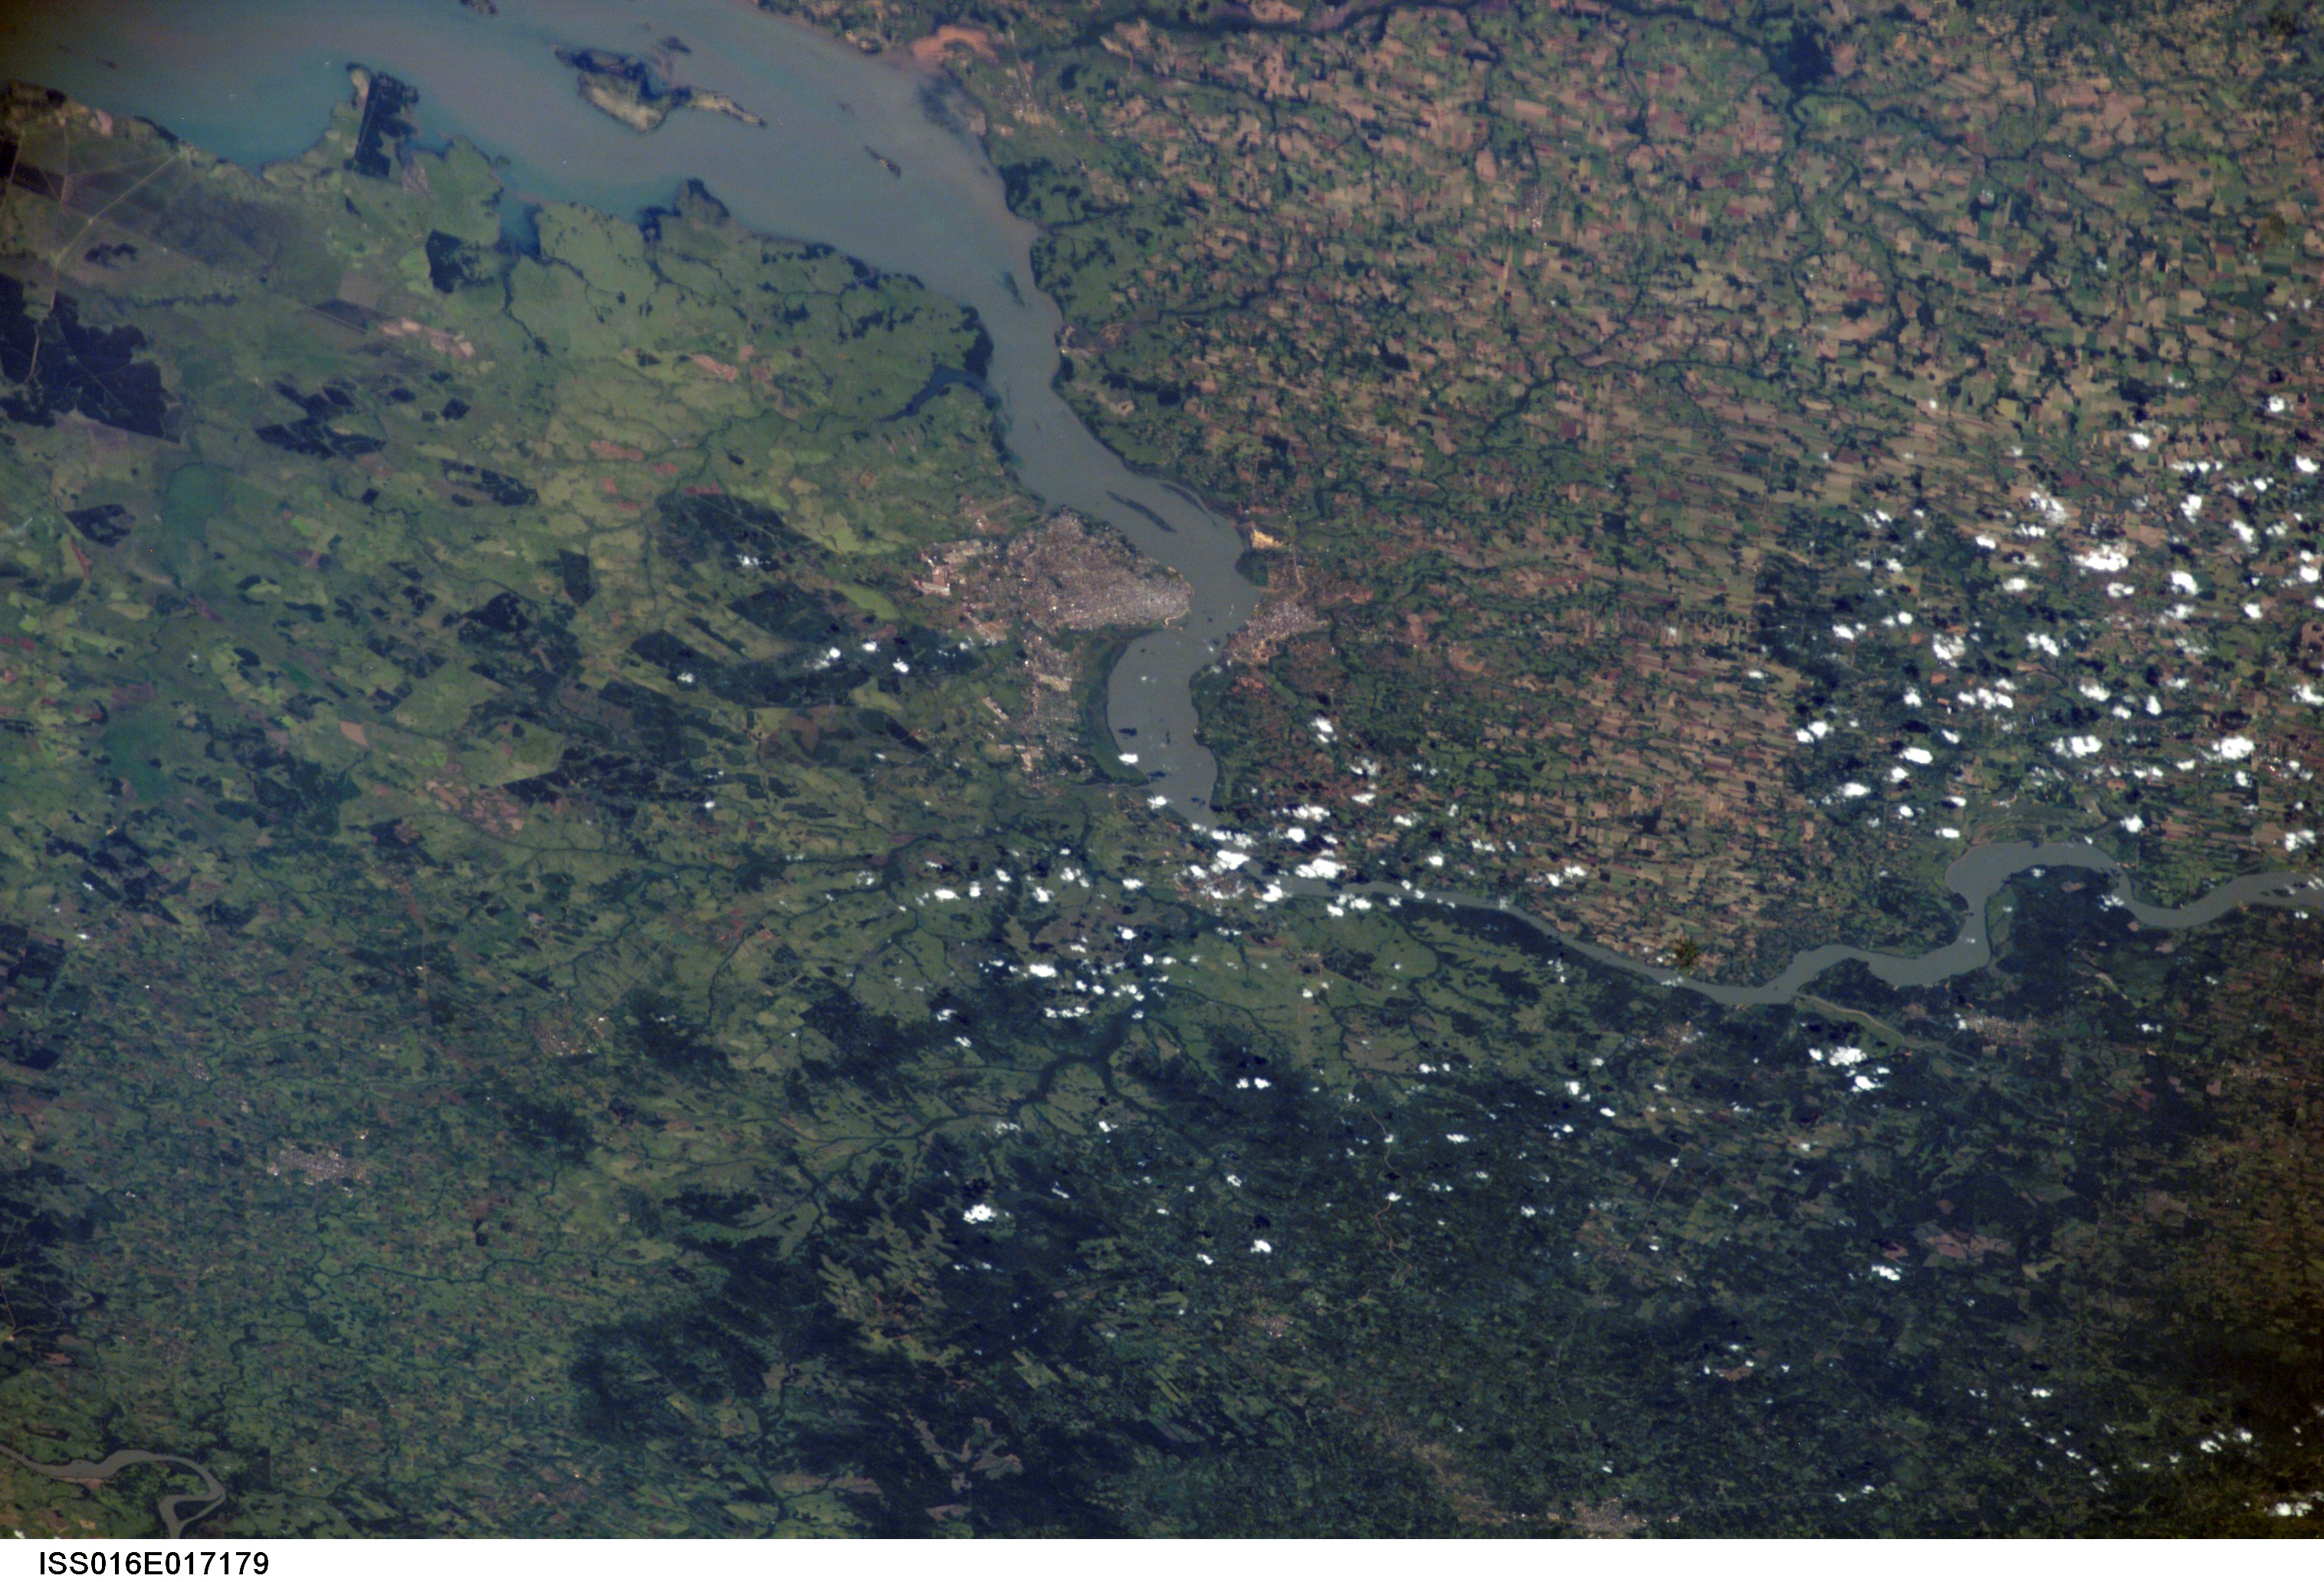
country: ARGENTINA
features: PARANA R., YACYRETA L., POSADAS
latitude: -27.5
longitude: -55.5
